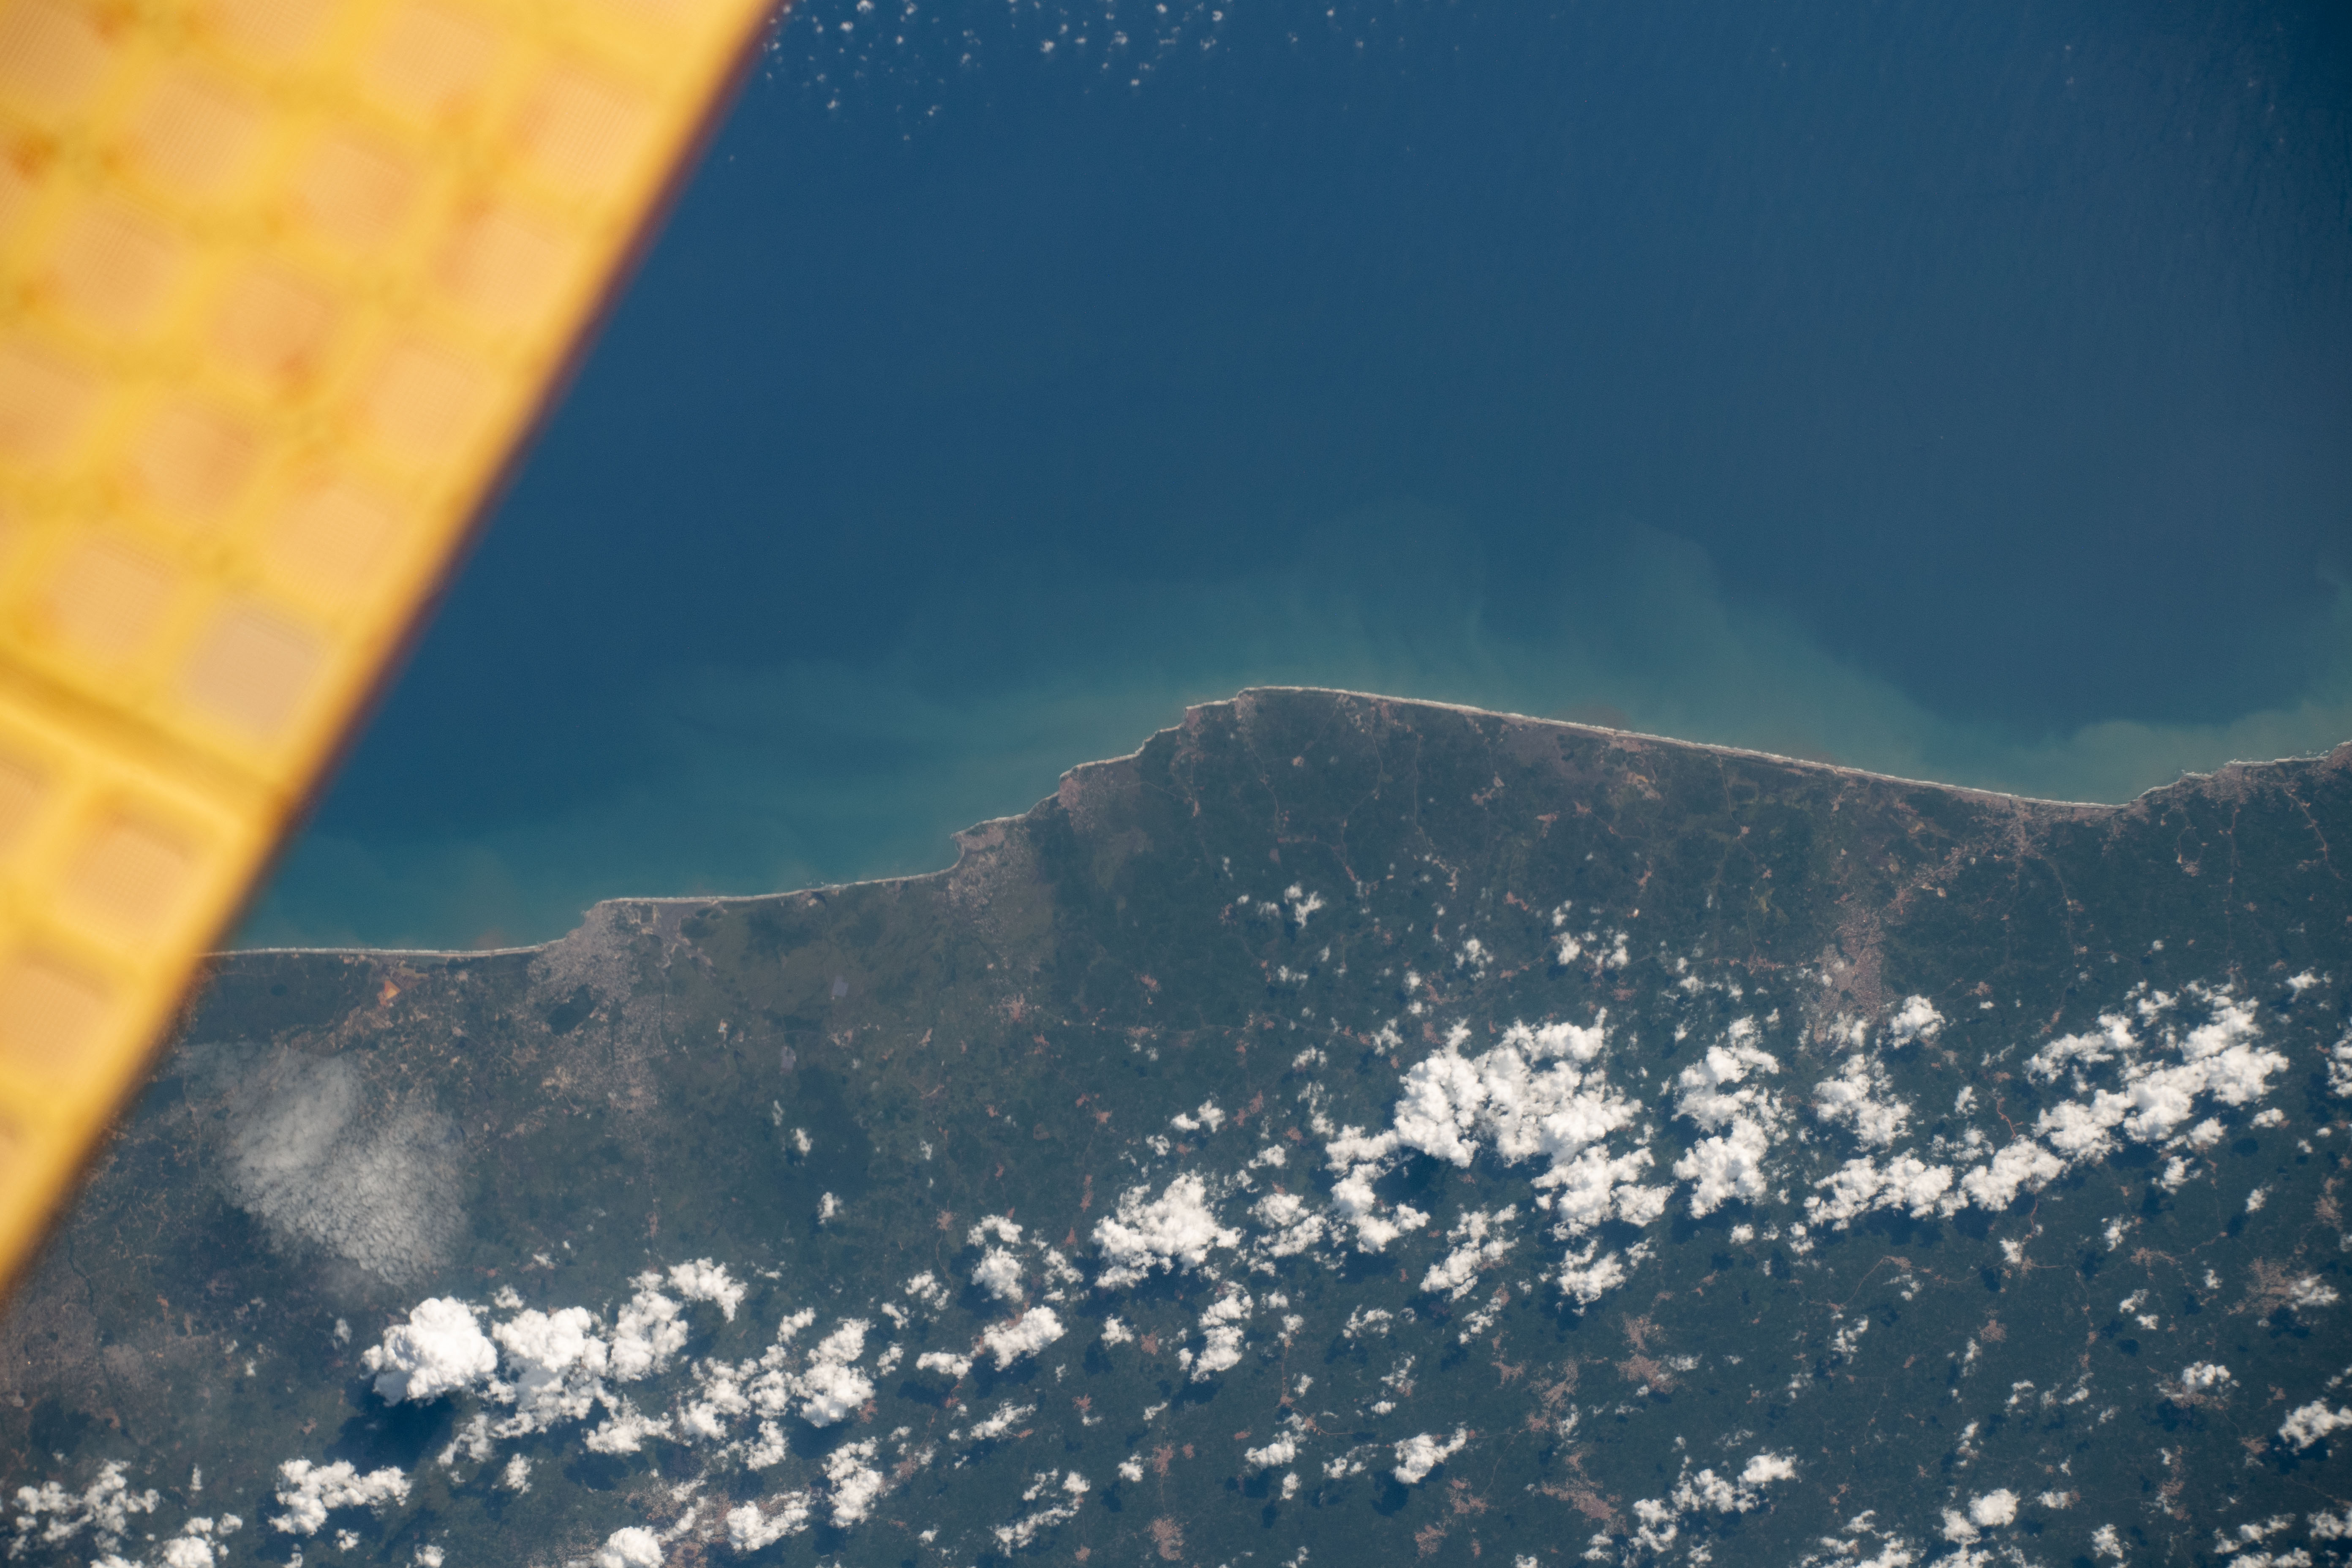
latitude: 5.2
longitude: -0.8
